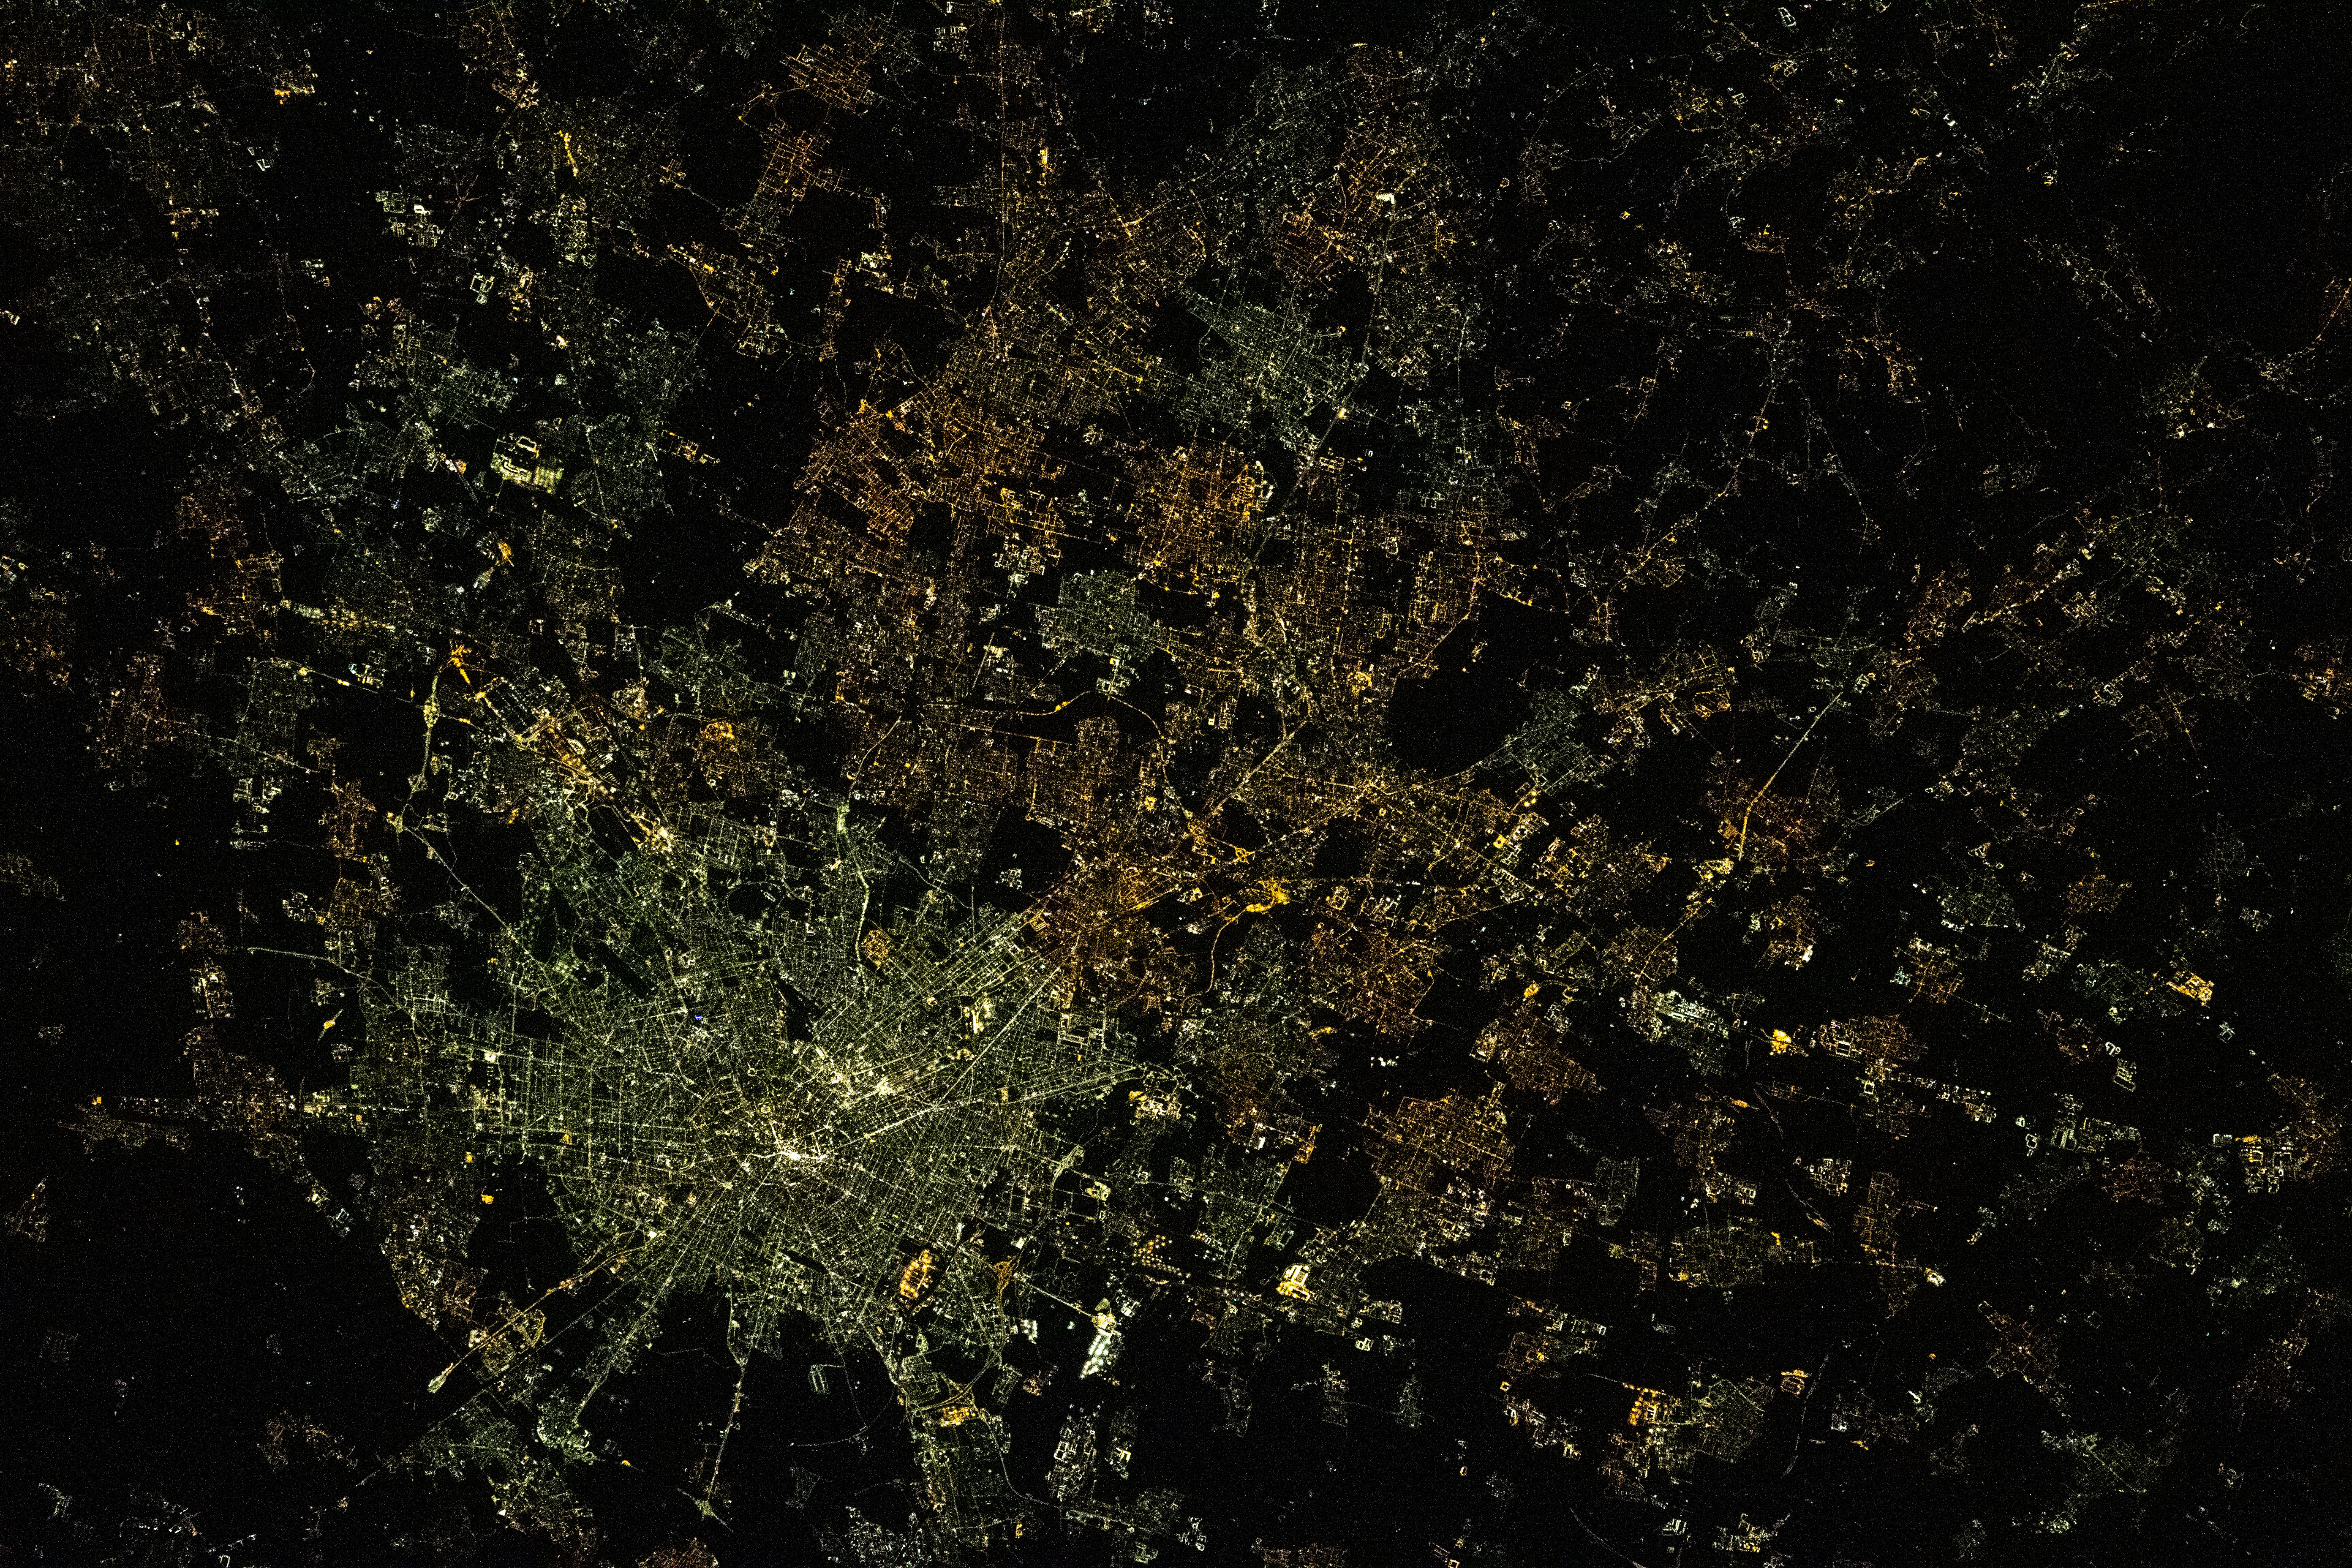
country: ITALY
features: MILAN, CITY AT NIGHT
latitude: 45.6
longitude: 9.3
